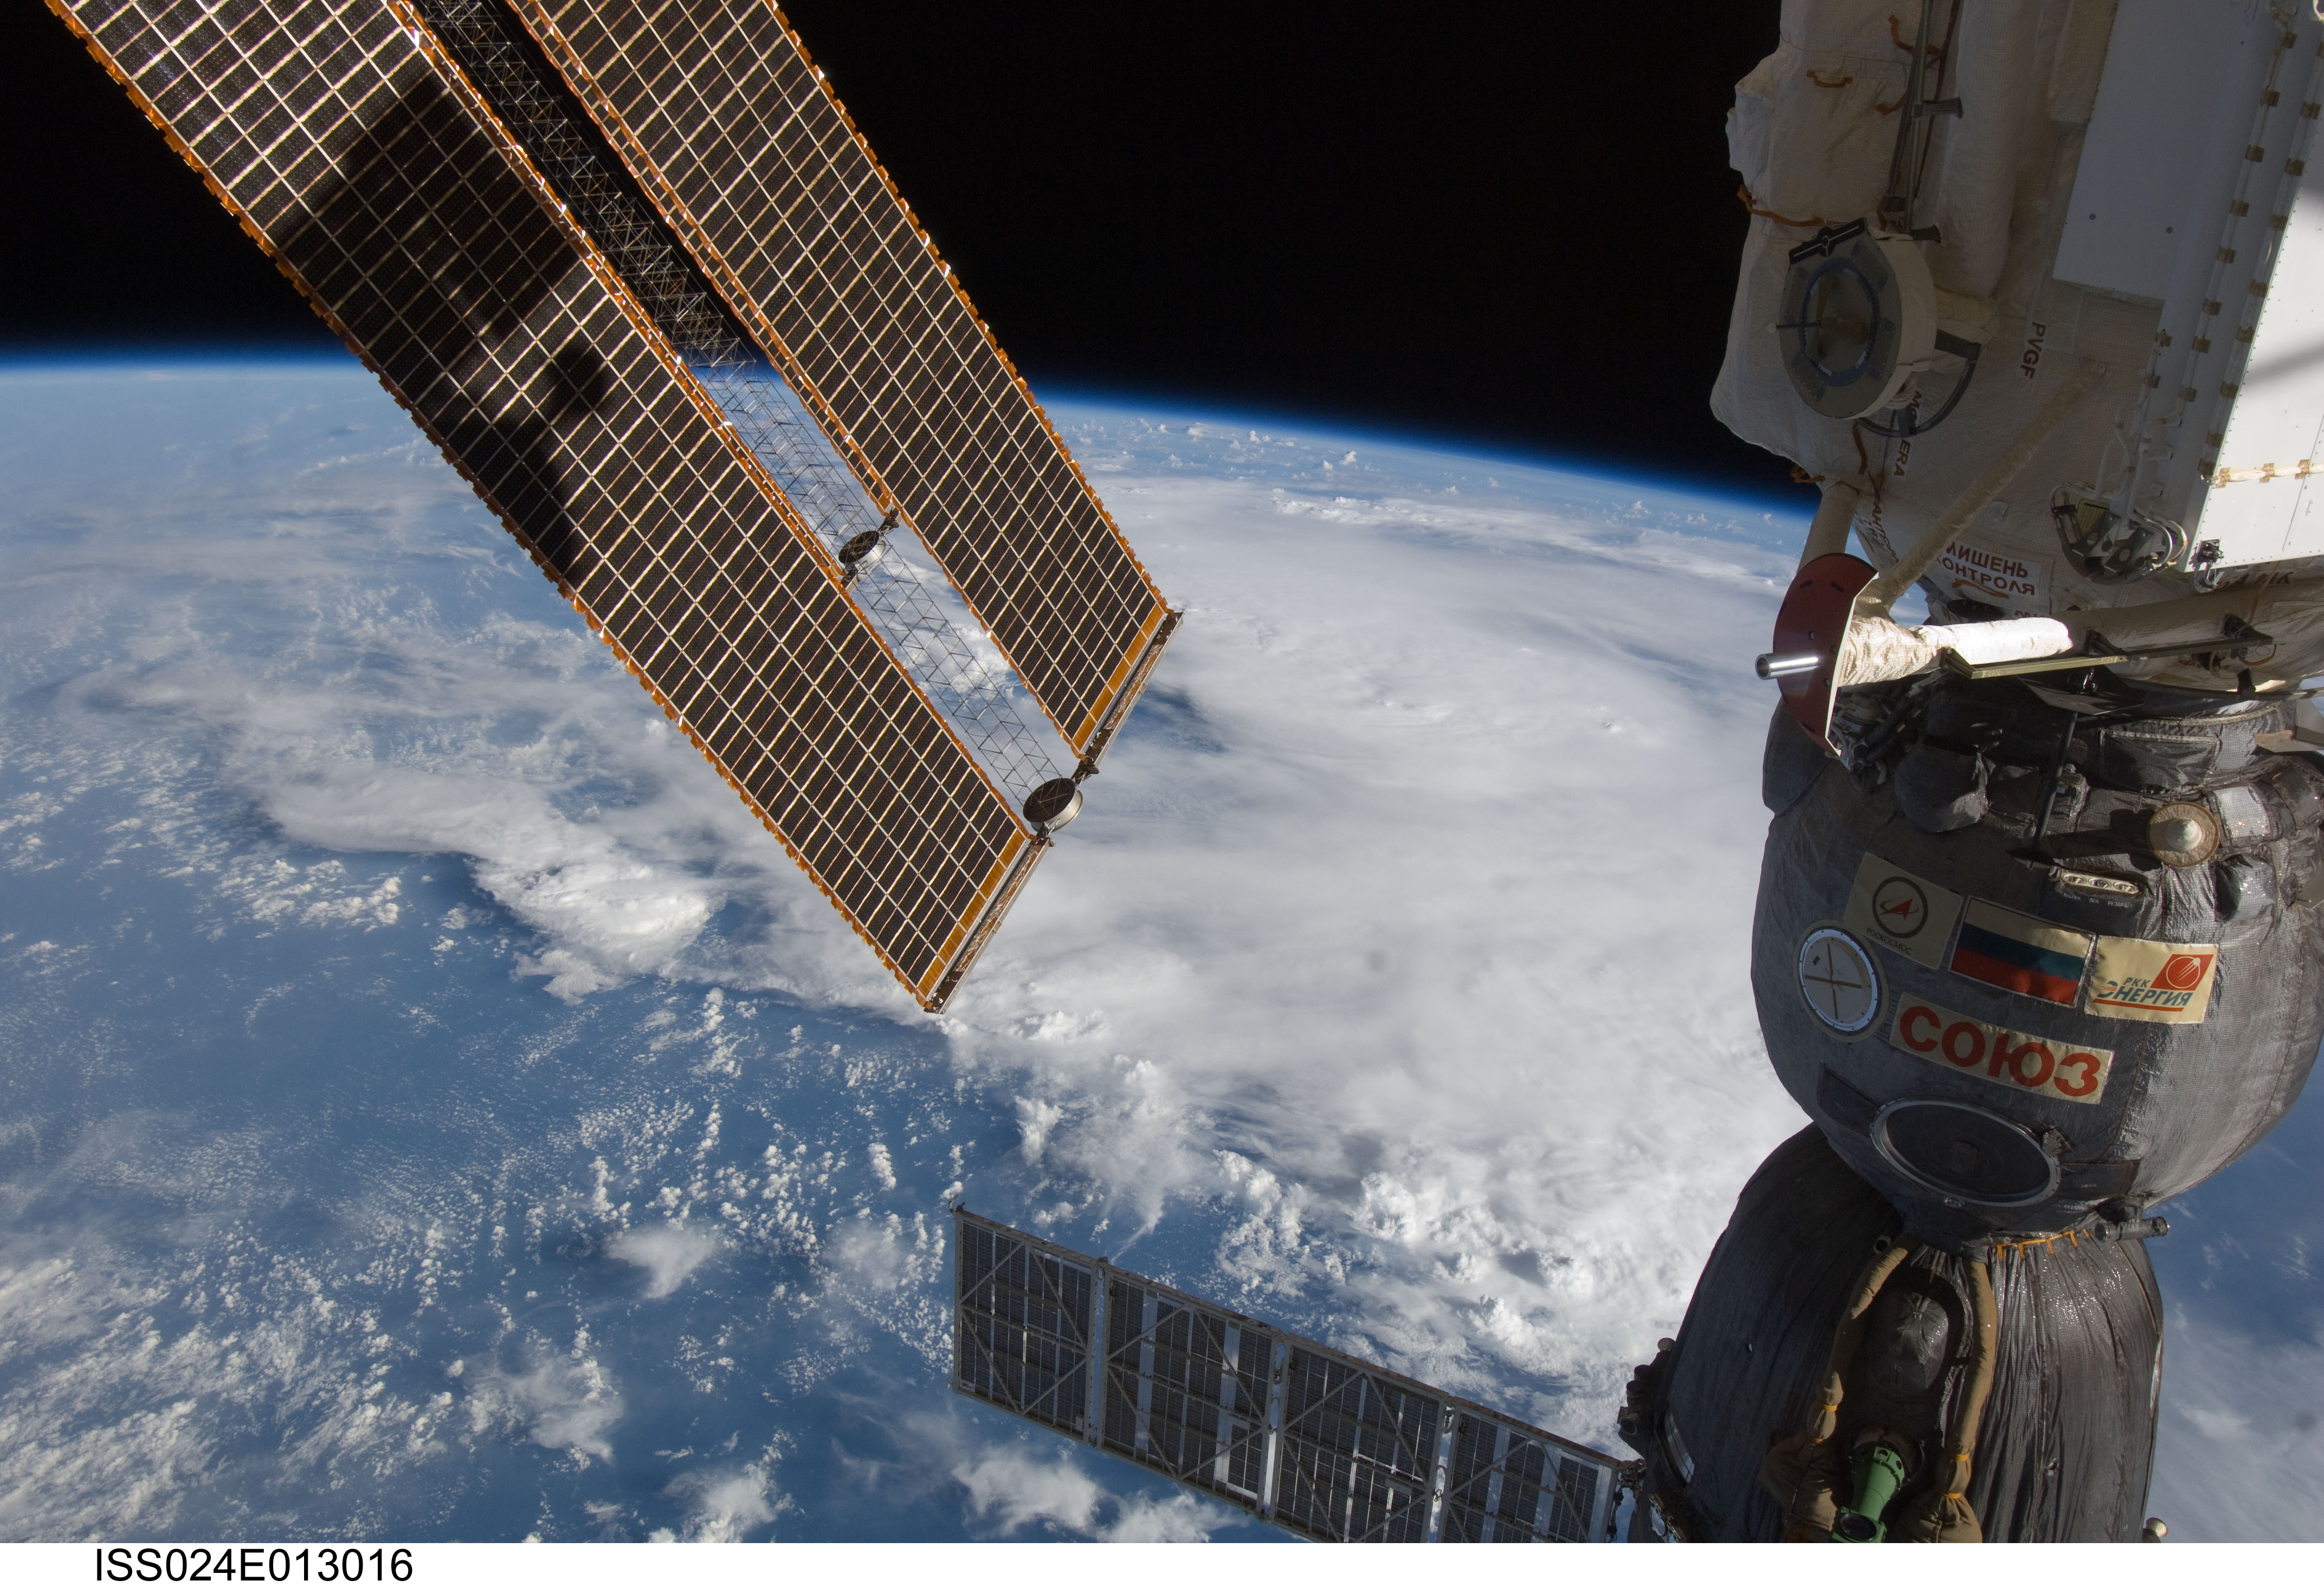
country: ATLANTIC OCEAN
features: PAN-TROPICAL STORM FIONA, SEA SURFACE, ISS
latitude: 16.5
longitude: -57.5
